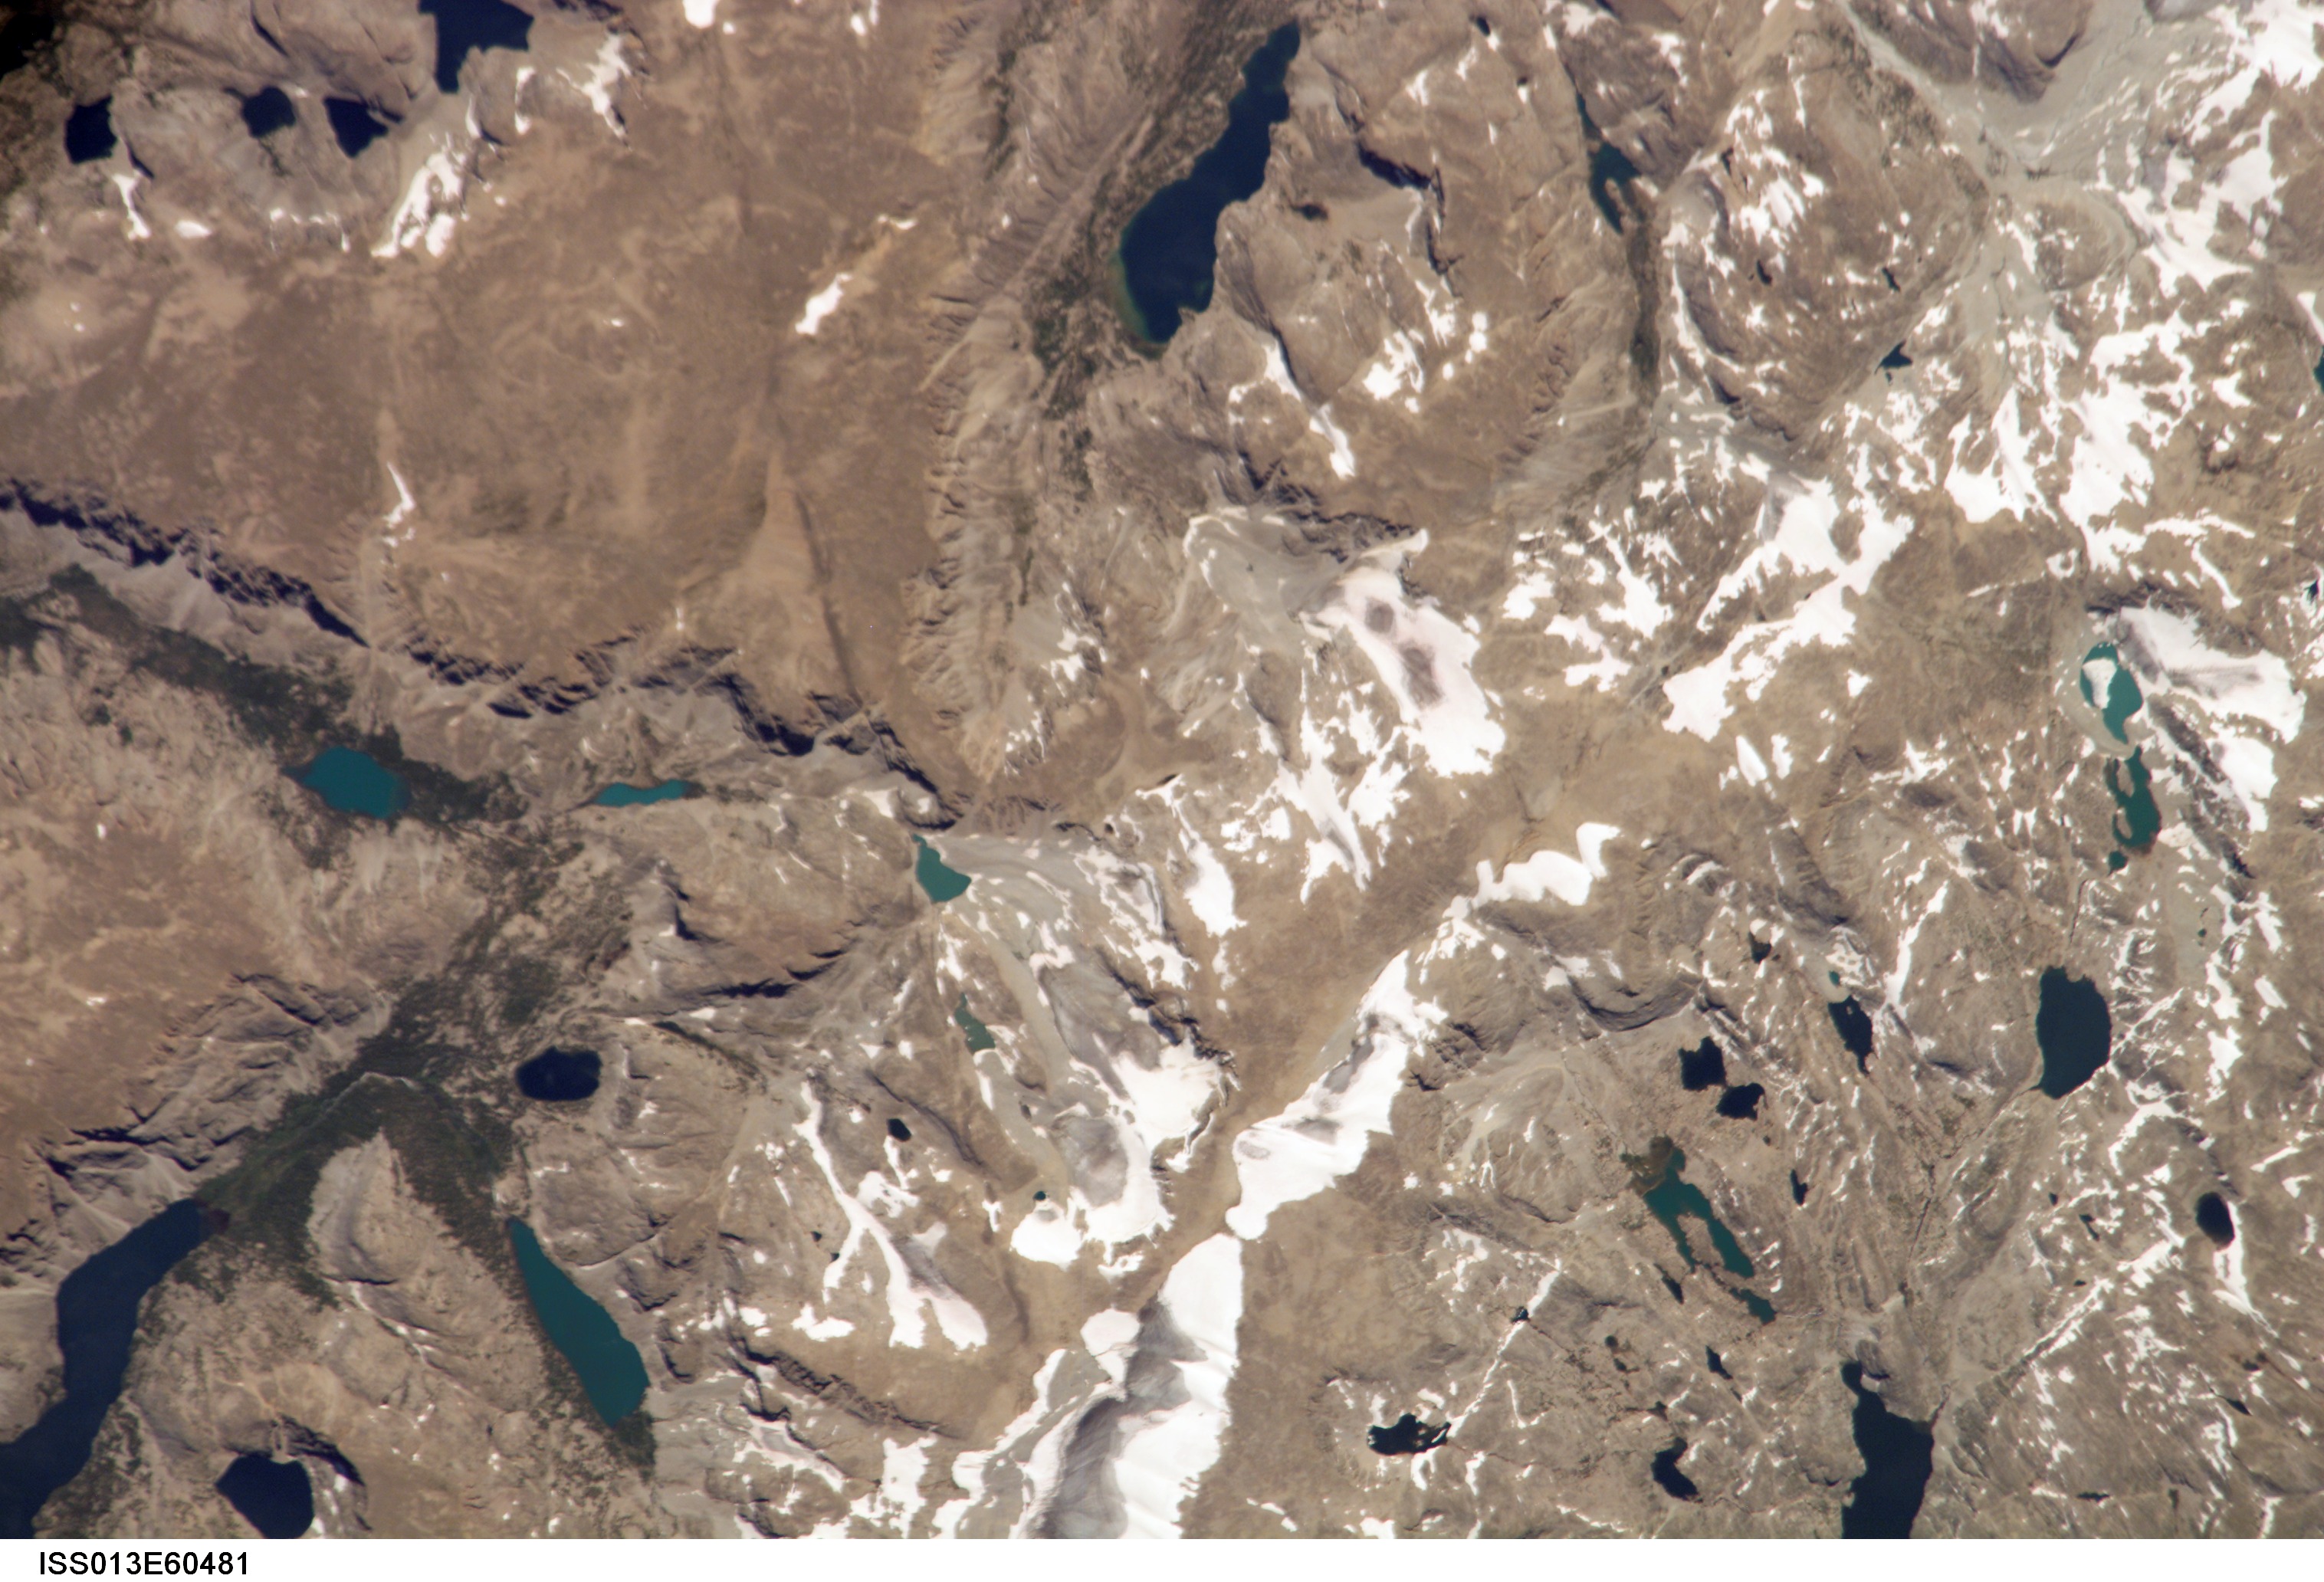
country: USA-WYOMING
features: WIND RIVER RA., SMALL L., GL.
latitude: 43.3
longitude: -109.7
